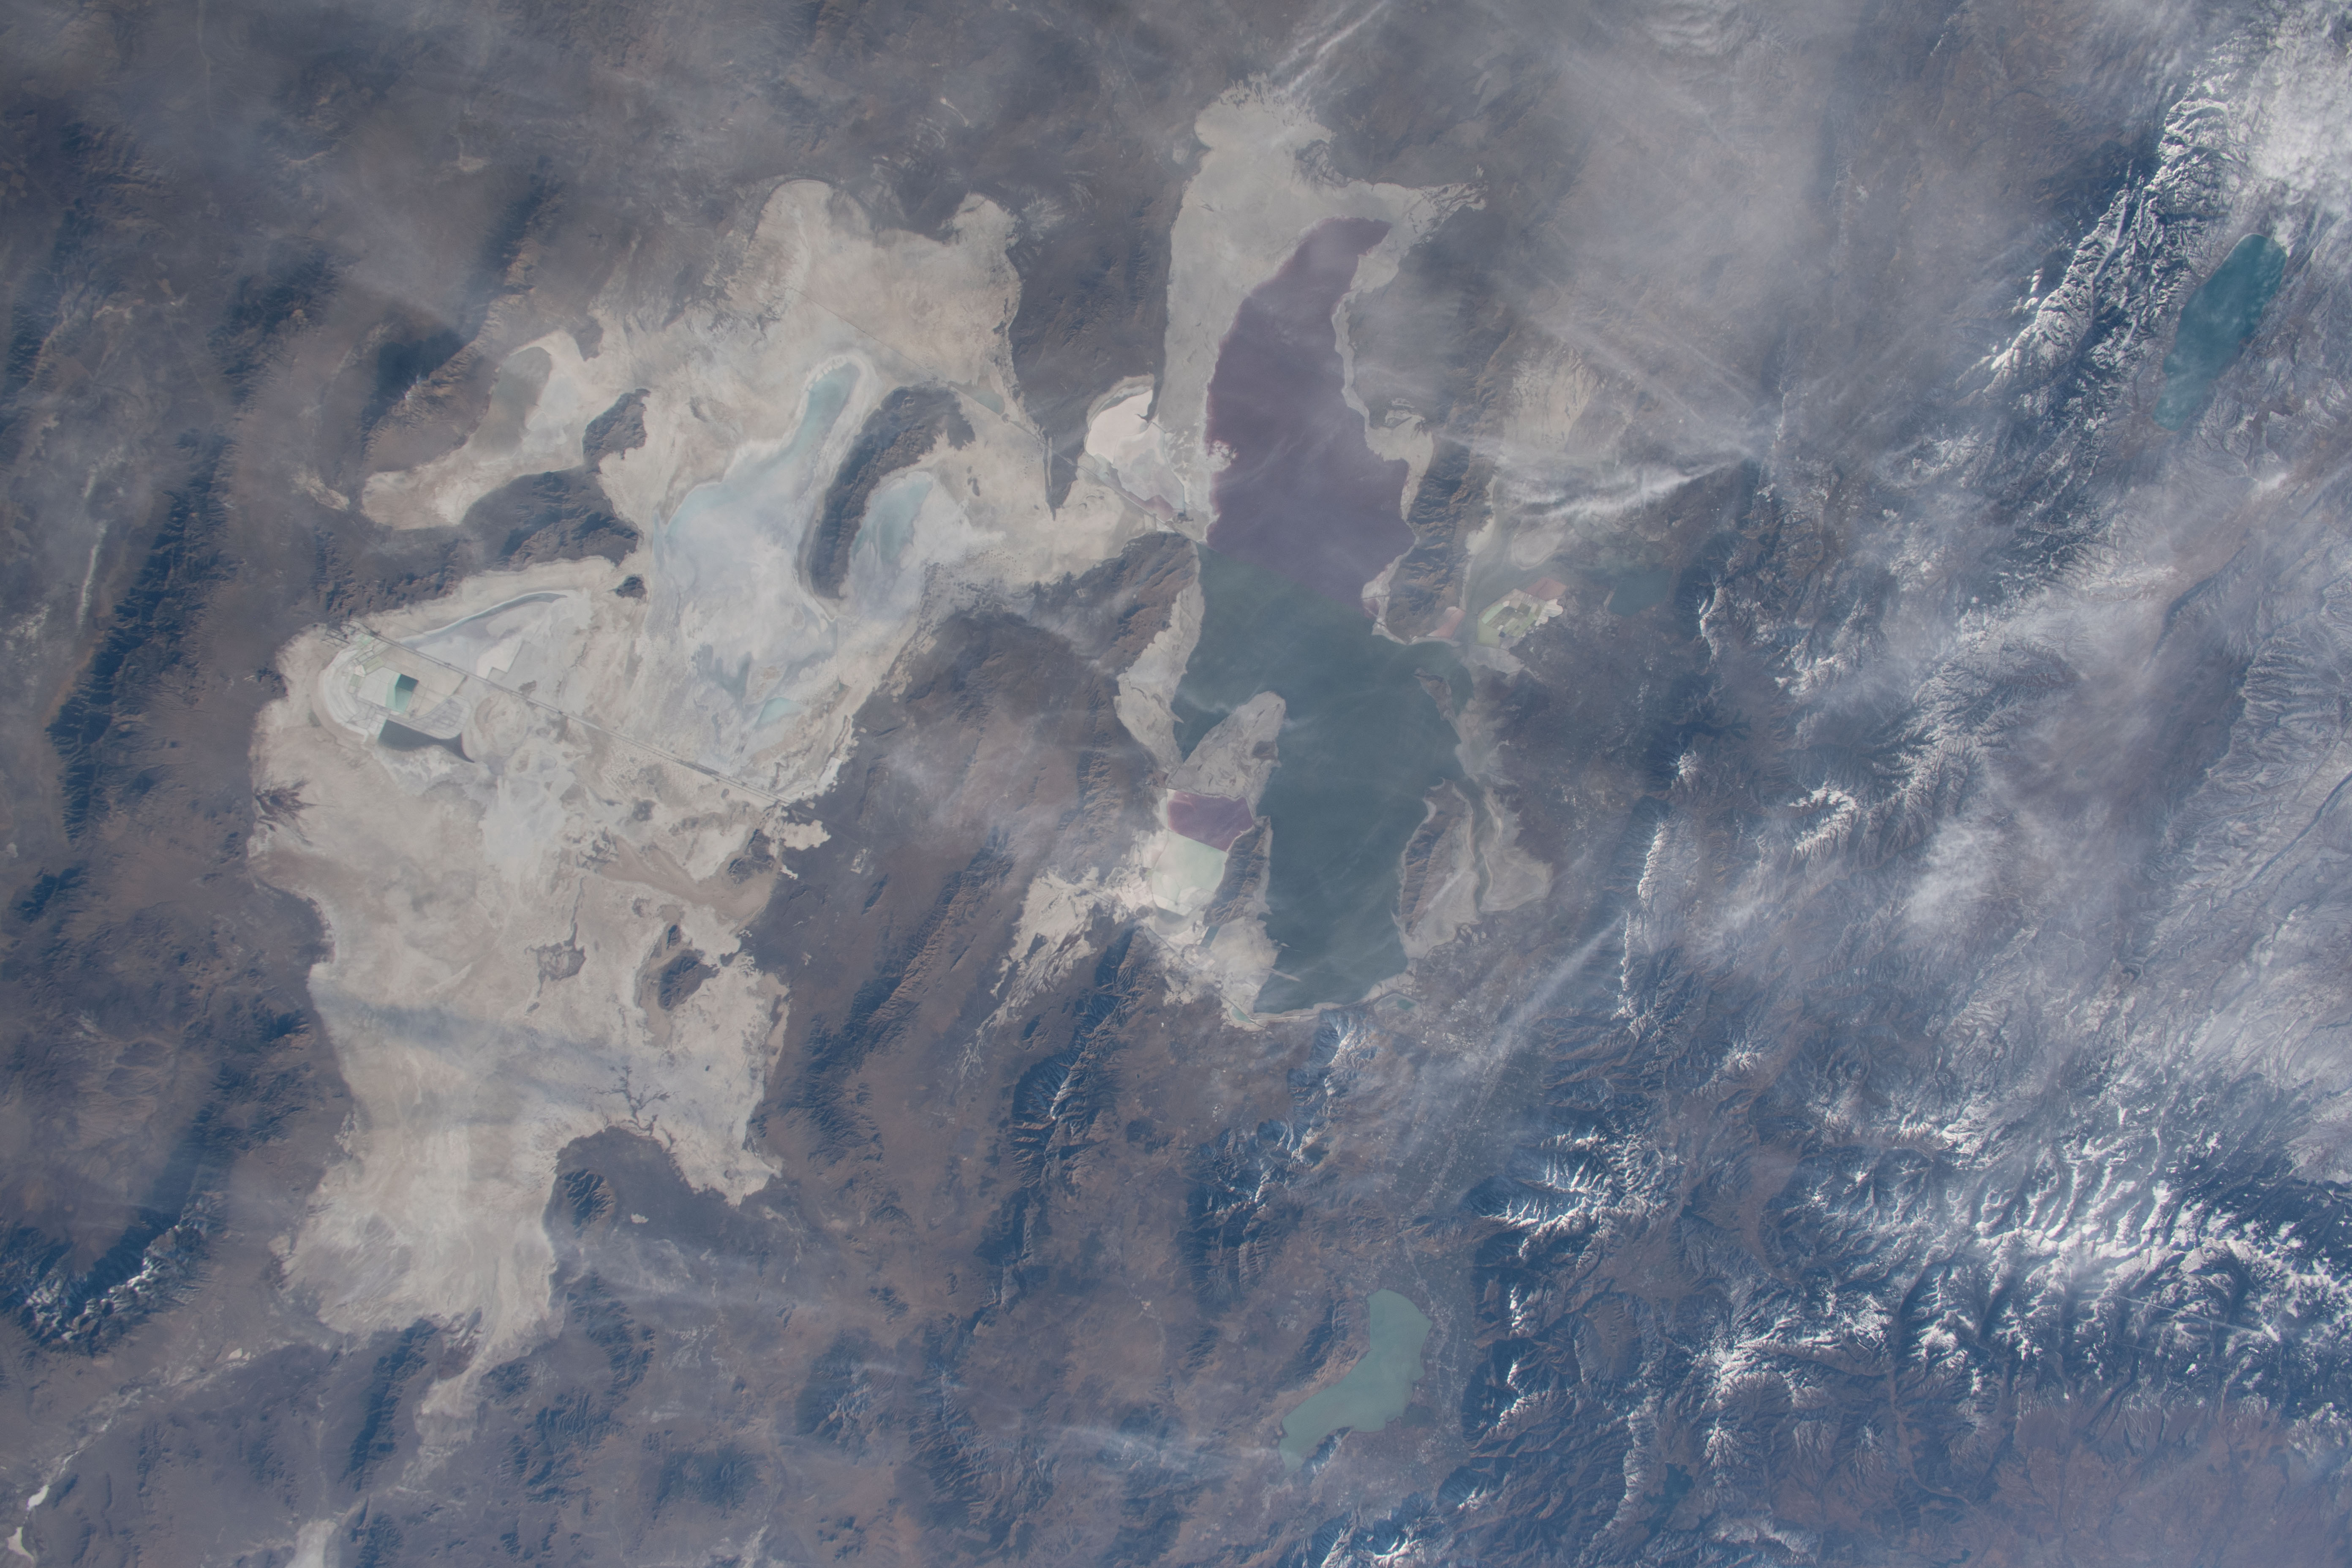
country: USA-UTAH
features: GREAT SALT LAKE
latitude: 41.0
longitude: -112.0
